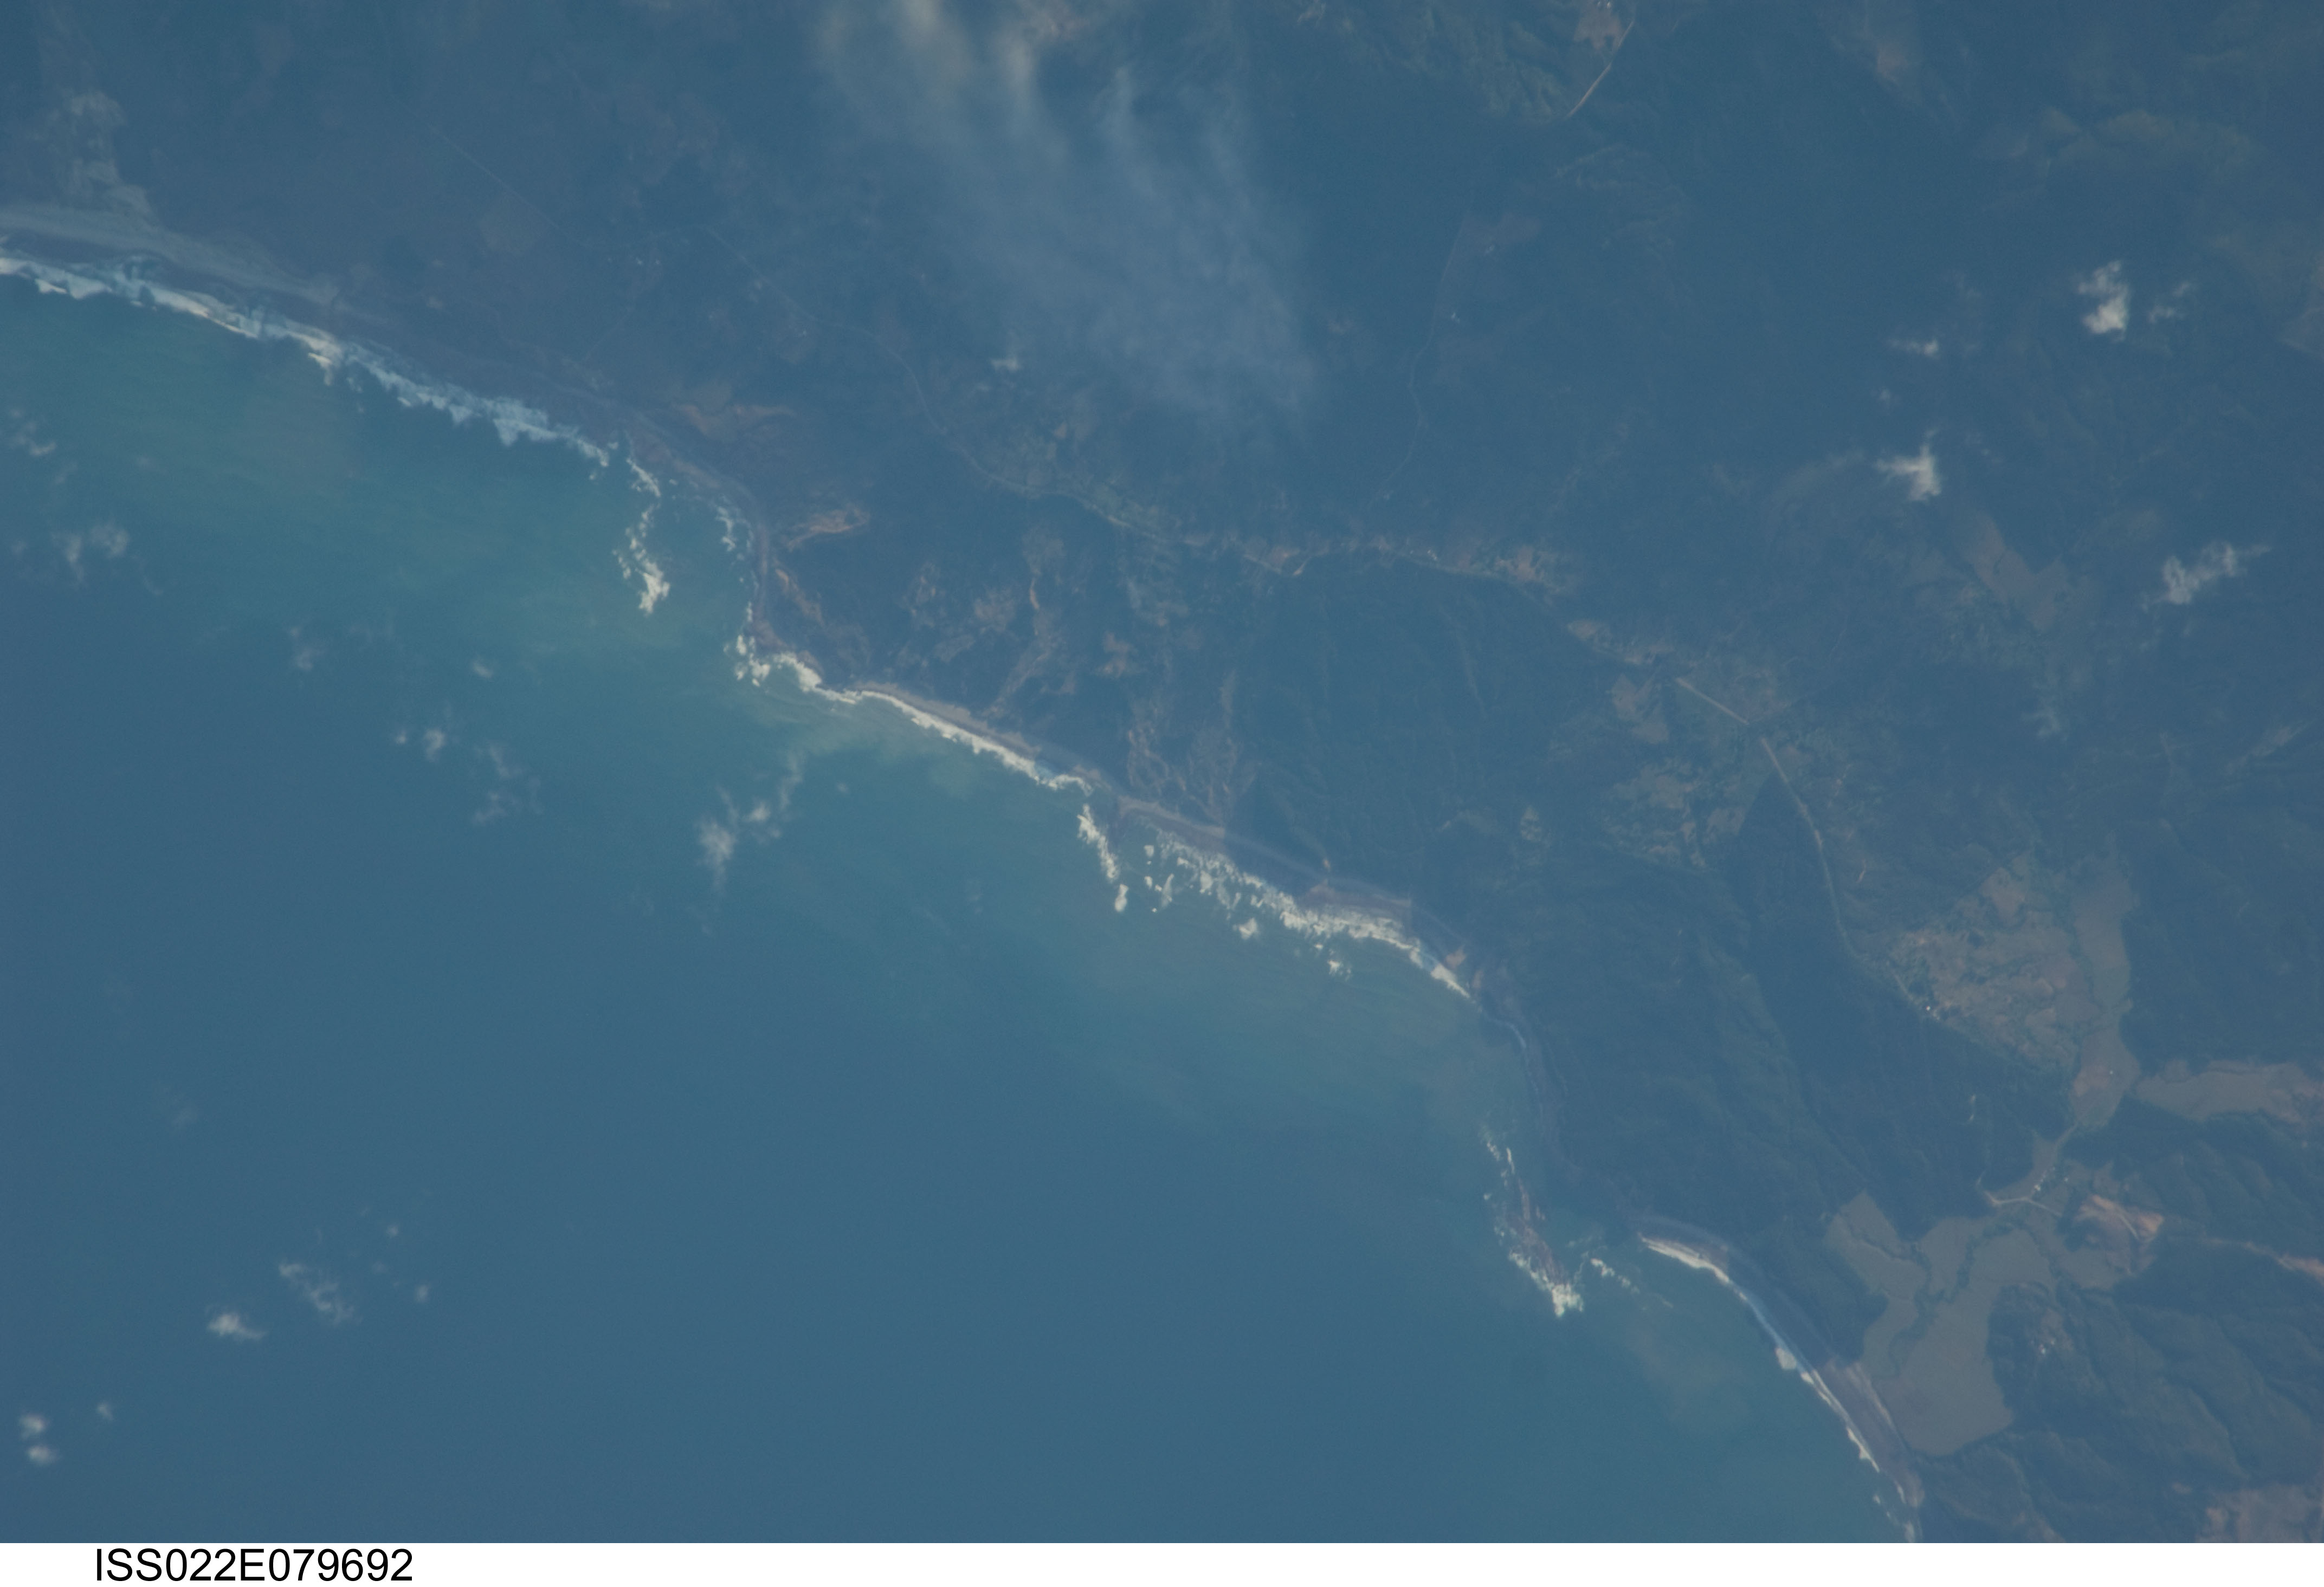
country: CHILE
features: CARNERO B., COAST, FOREST, MTS.
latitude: -37.5
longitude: -73.6
